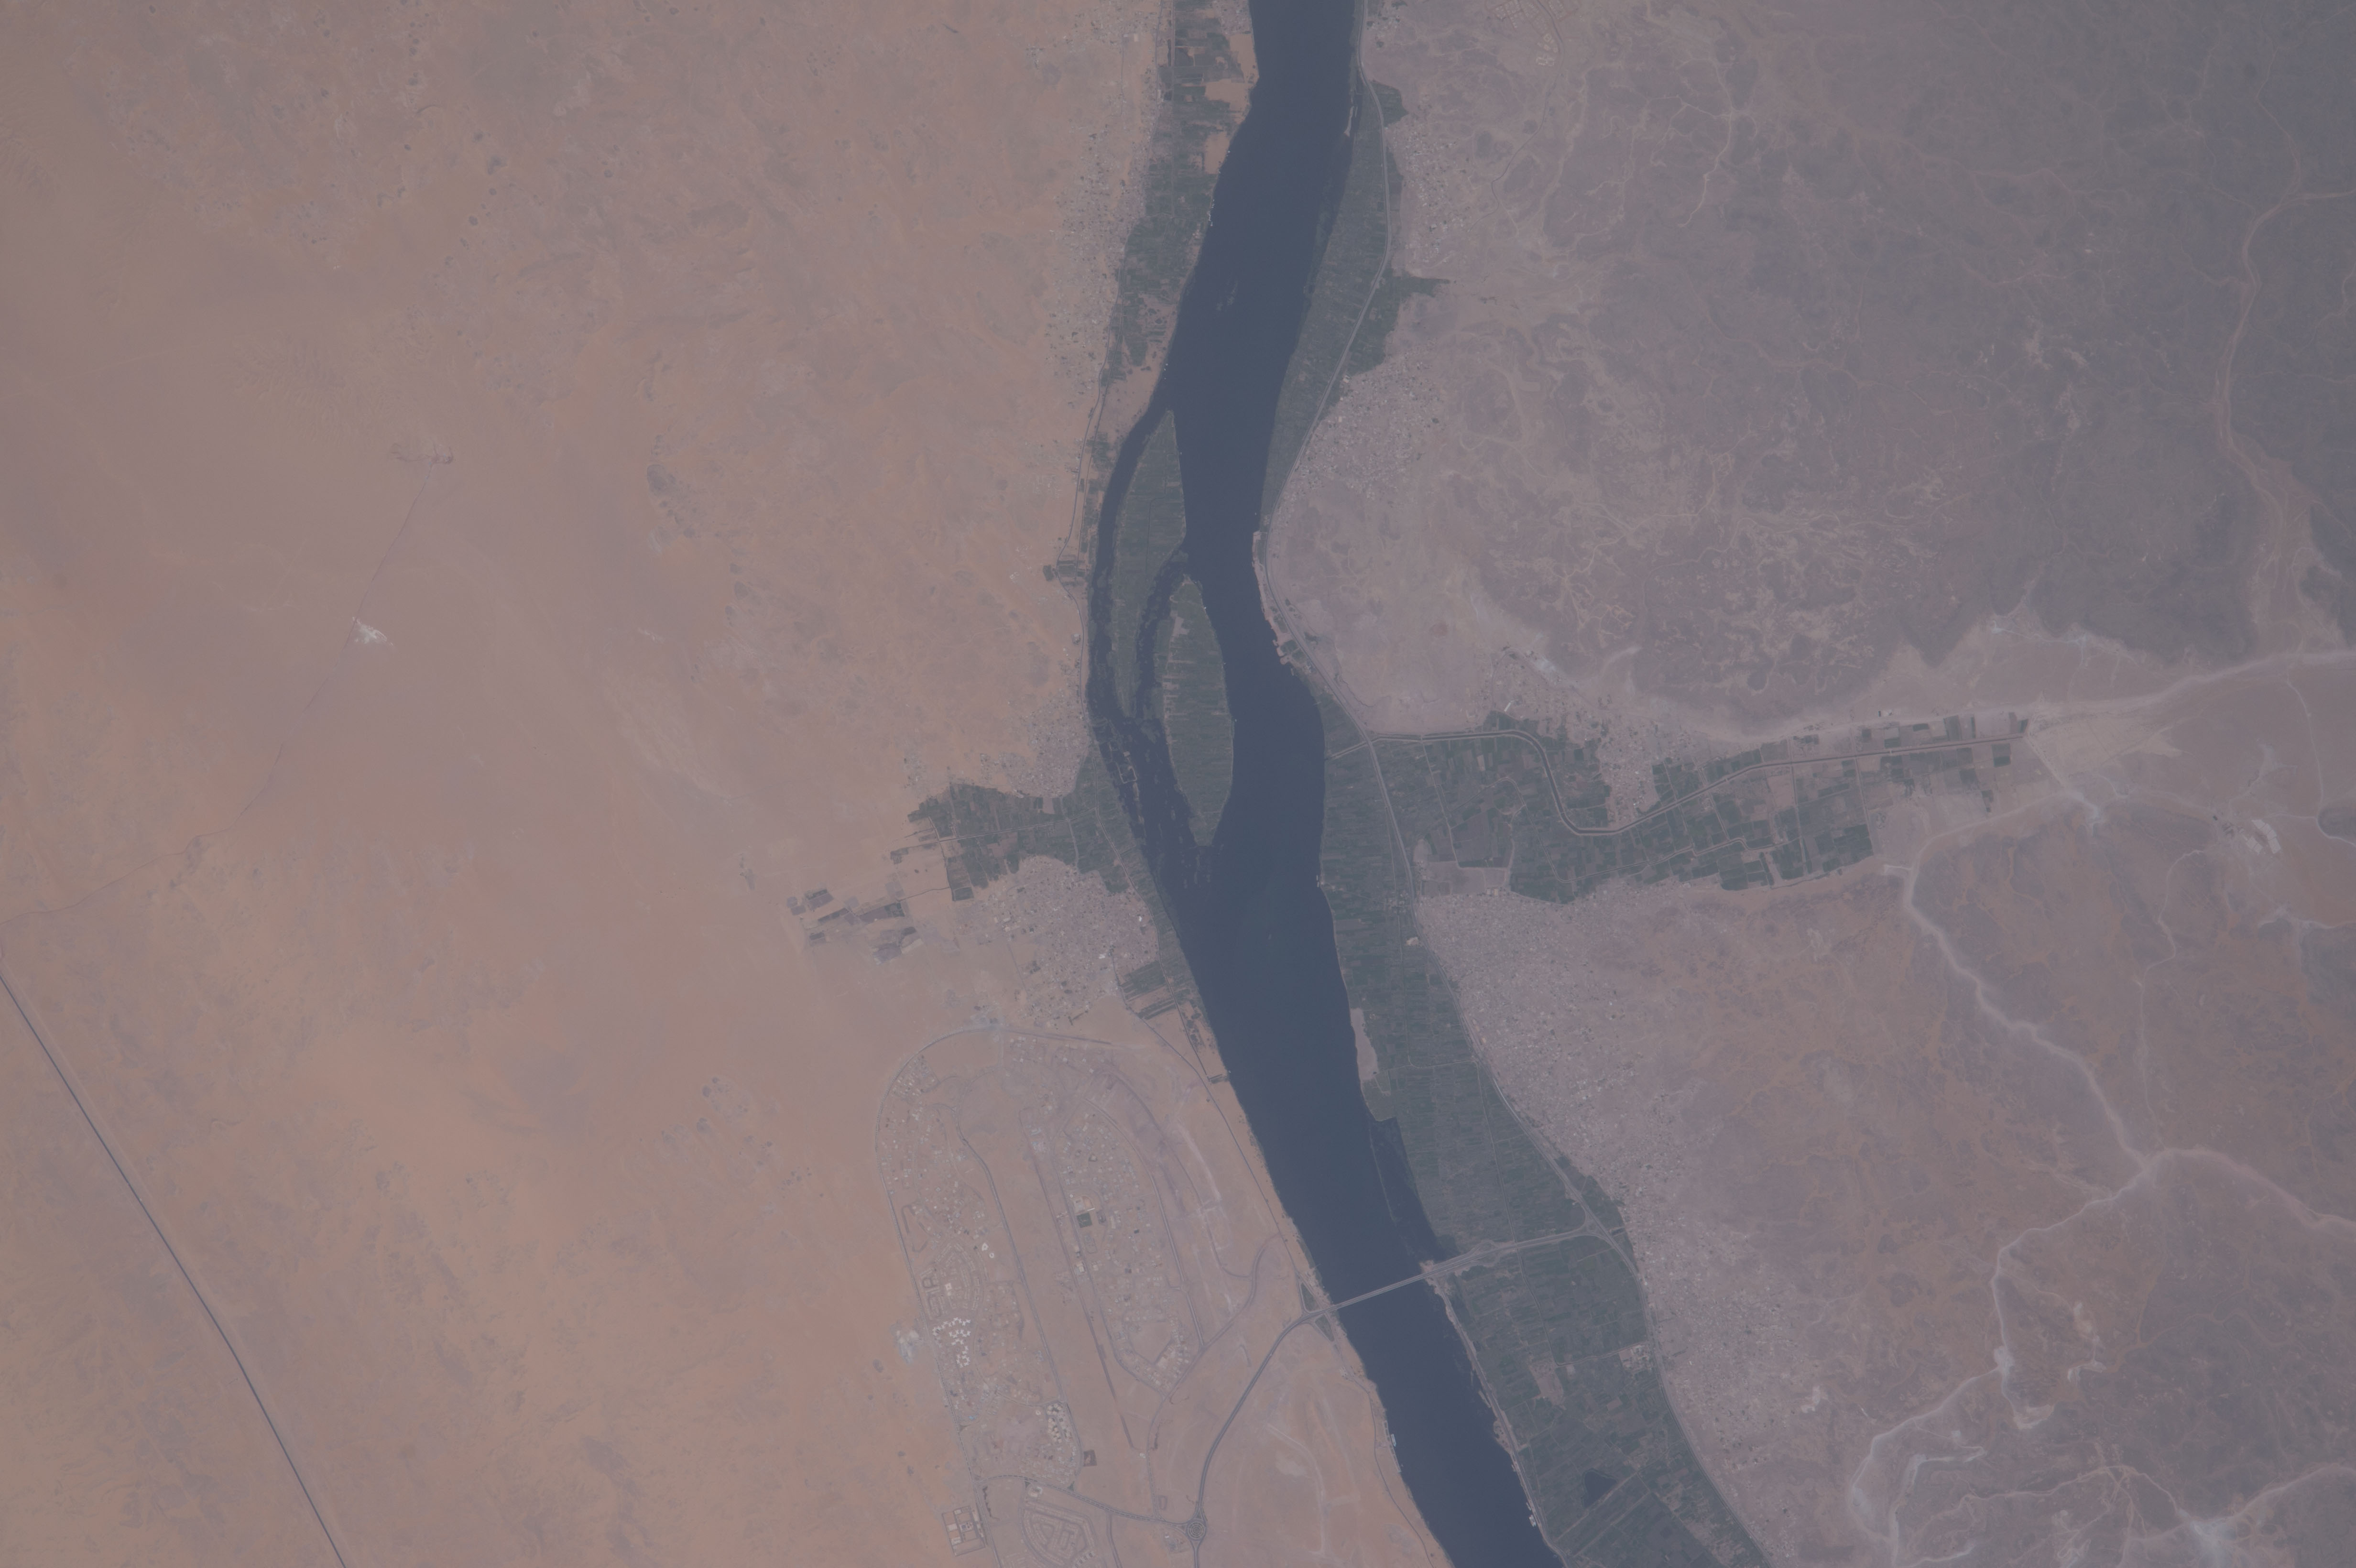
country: EGYPT
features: NILE RIVER, NAGAA AL HAJAR, AL KHATTARAH, NAGAA AL FUQANI, AL AQABAH AS SAGHIRAH, ASWAN, RED SEA, NEW VALLEY, EASTERN DESERT
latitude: 24.2
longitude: 32.9
